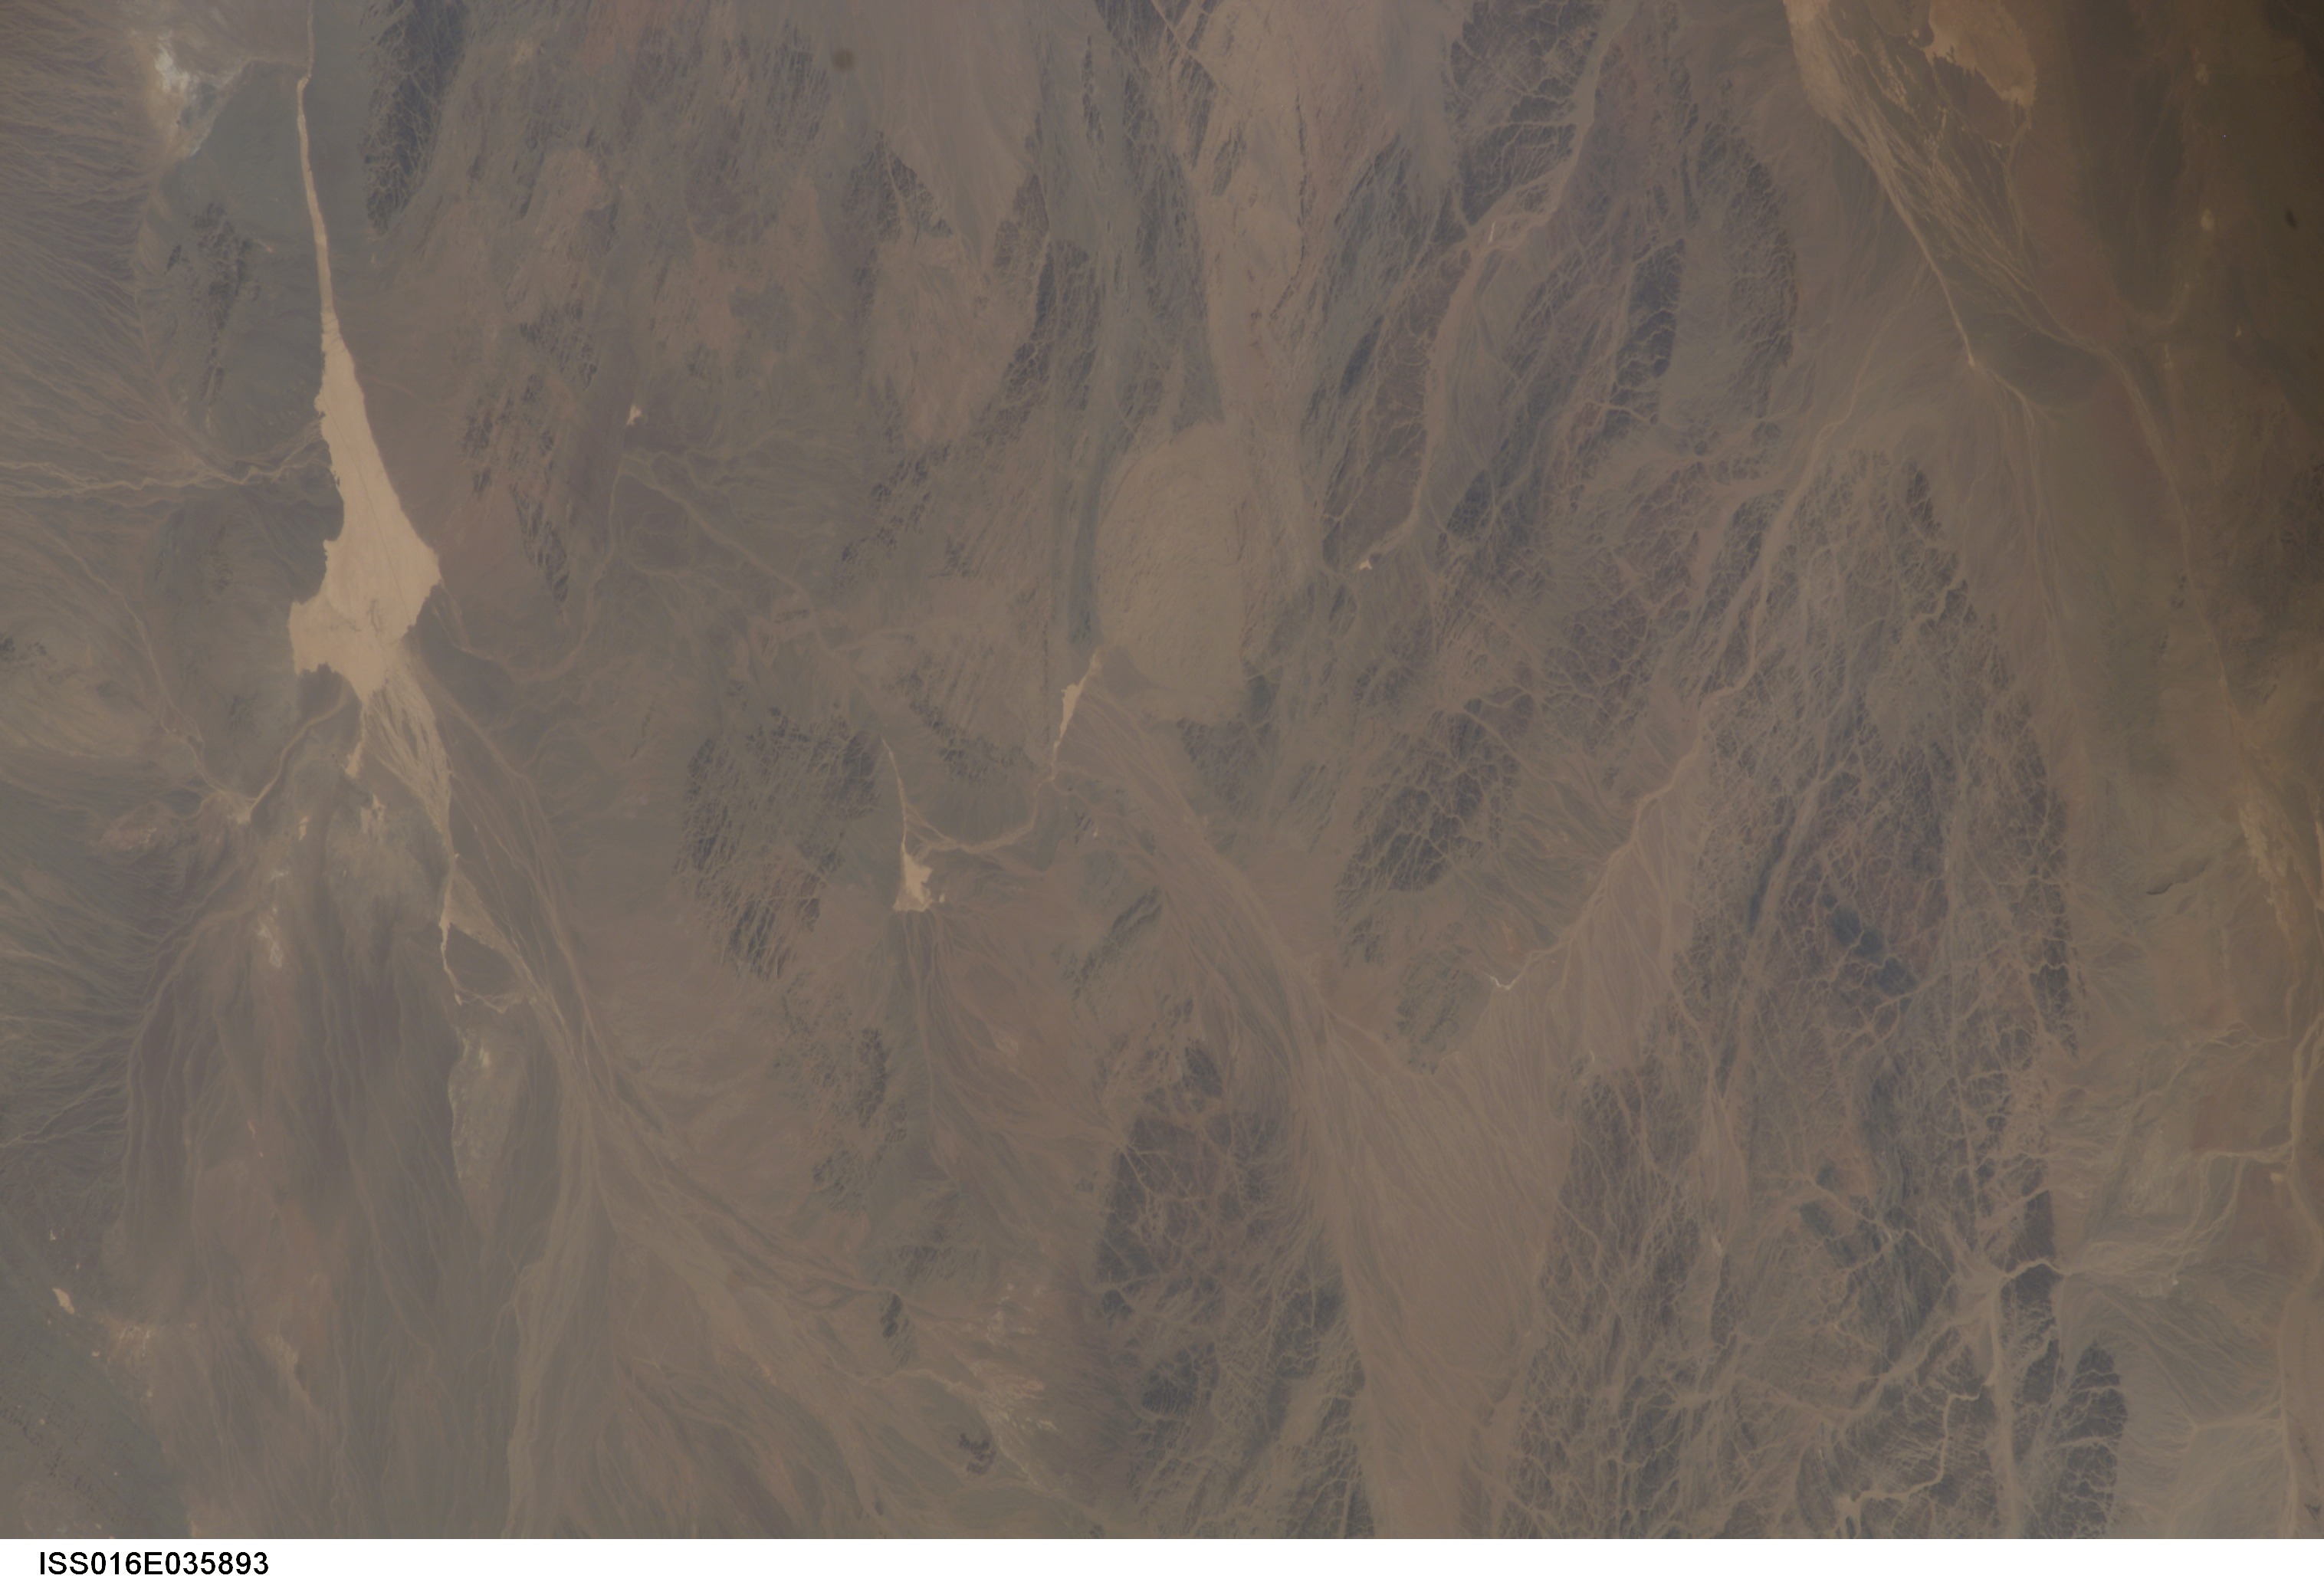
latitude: 42.0
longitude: 98.5
